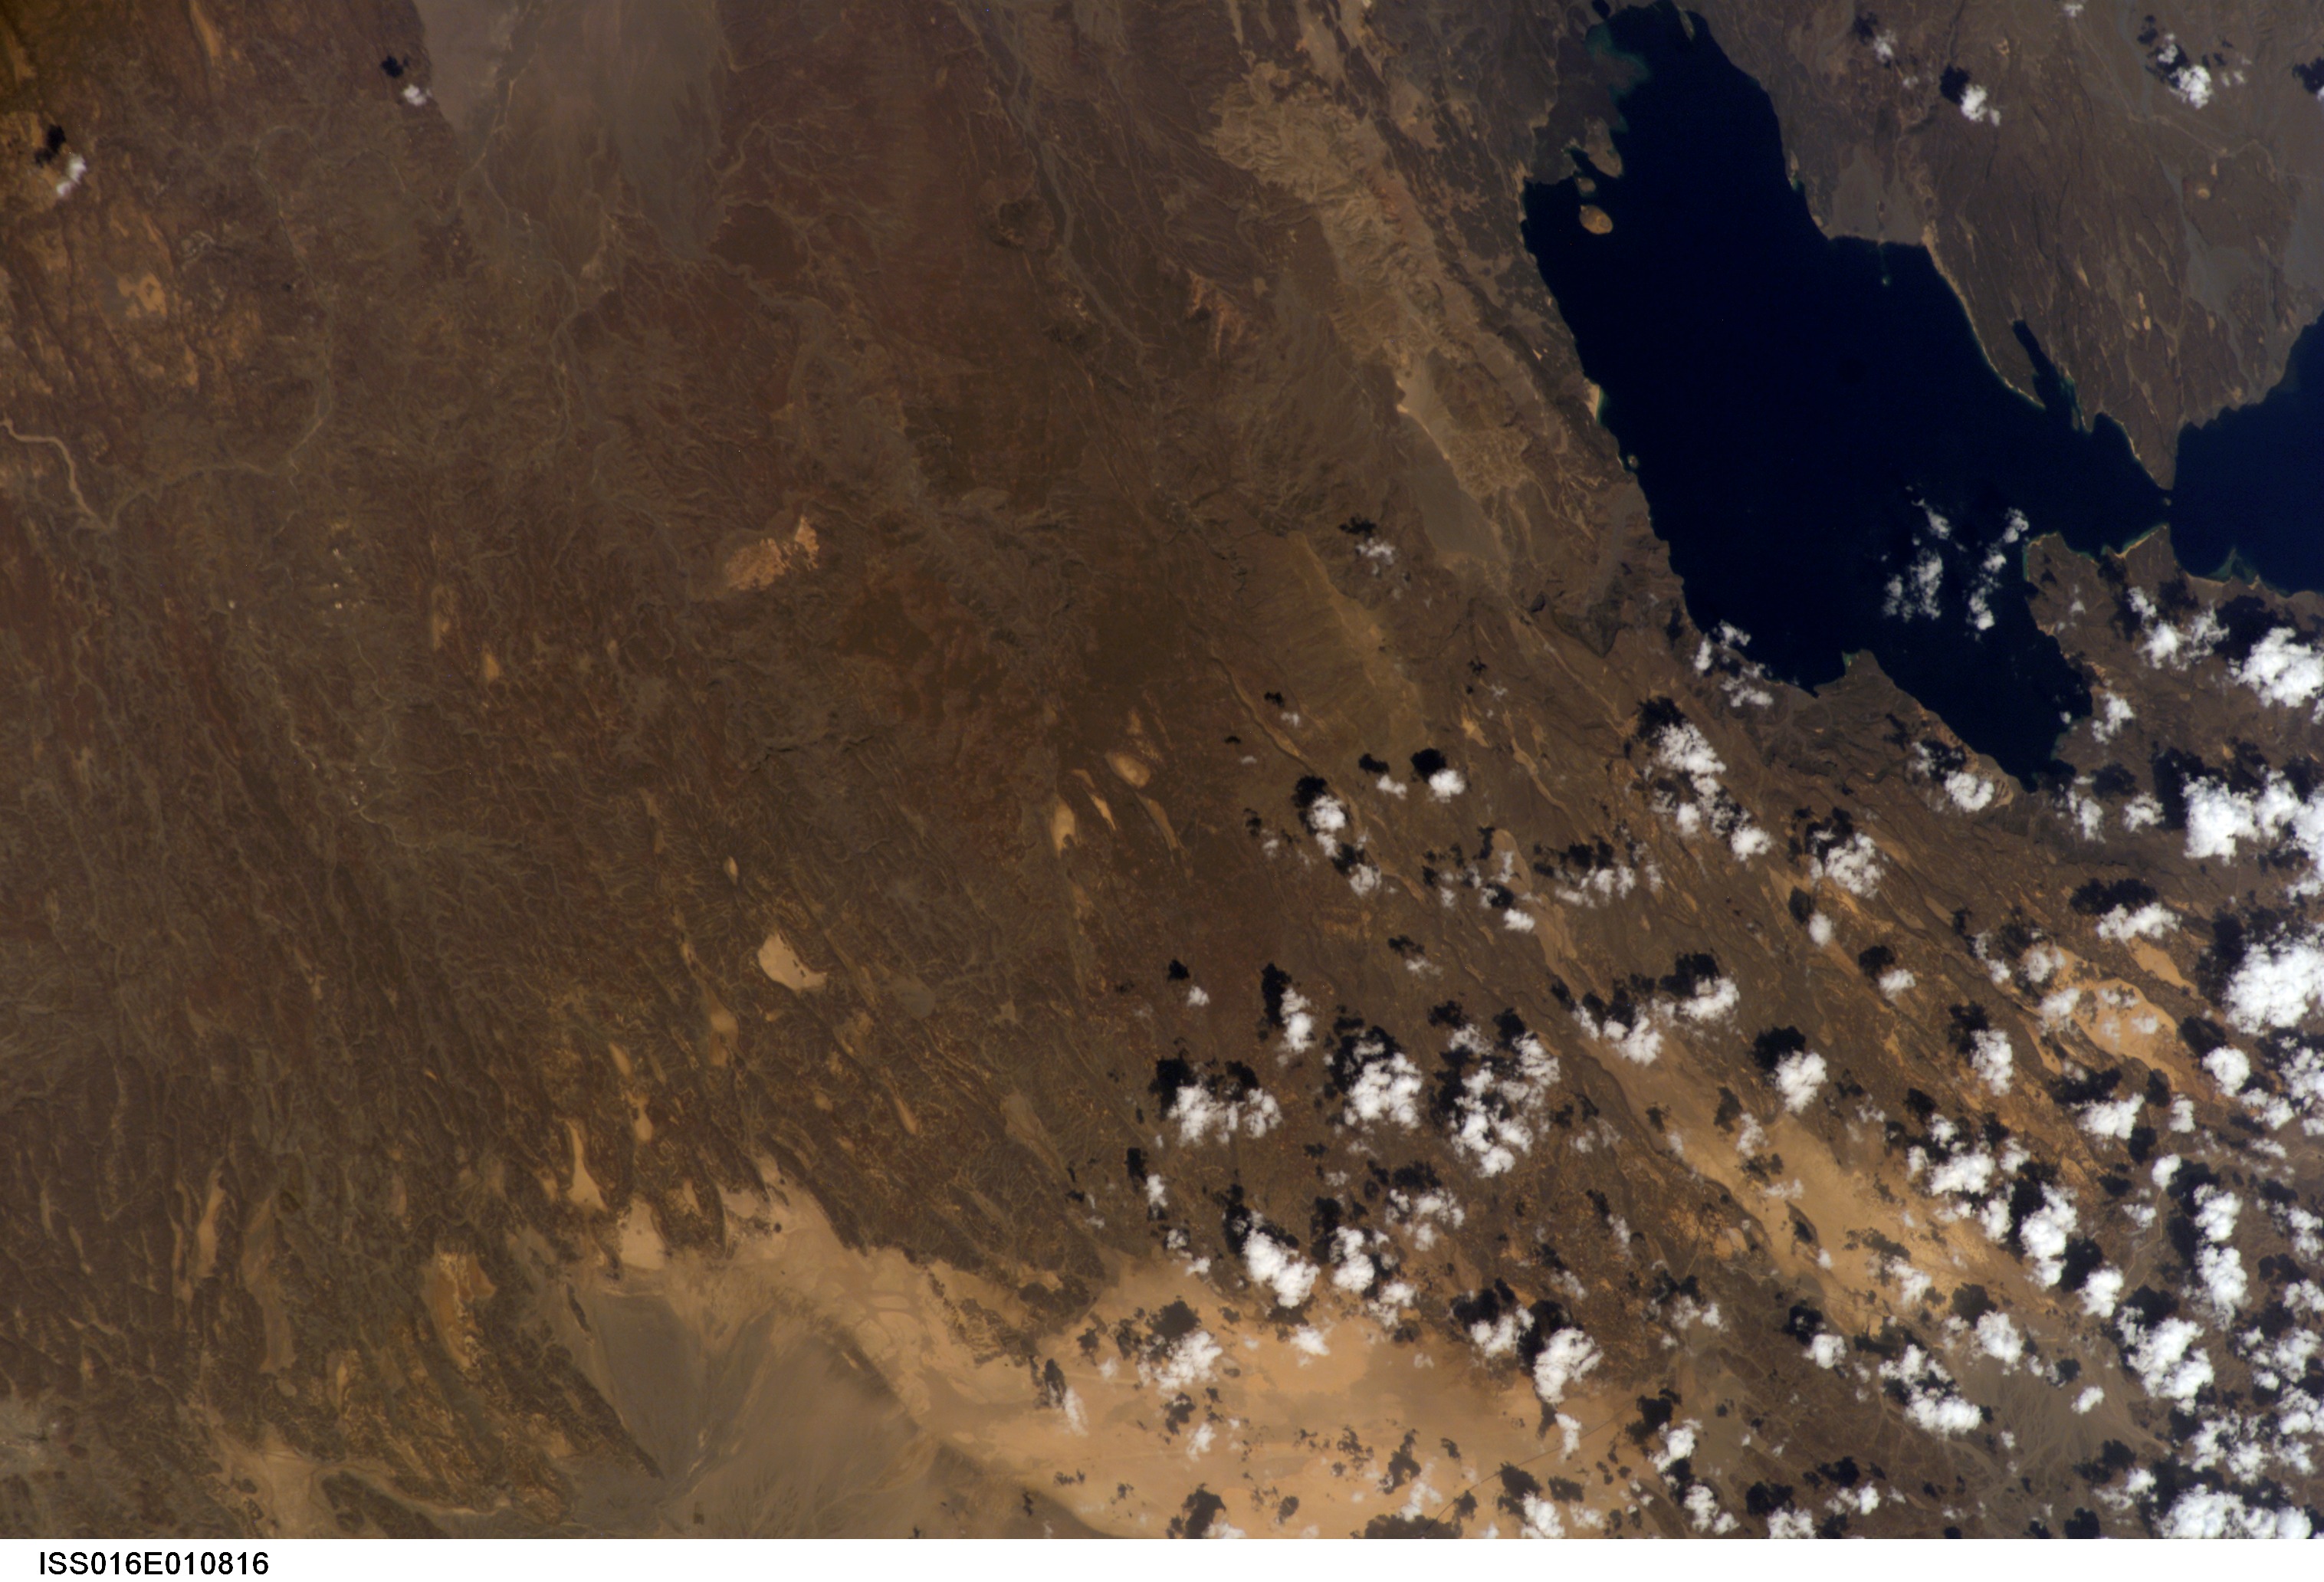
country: DJIBOUTI
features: KHAROB BAY, PLAYAS
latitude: 11.5
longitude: 42.5
